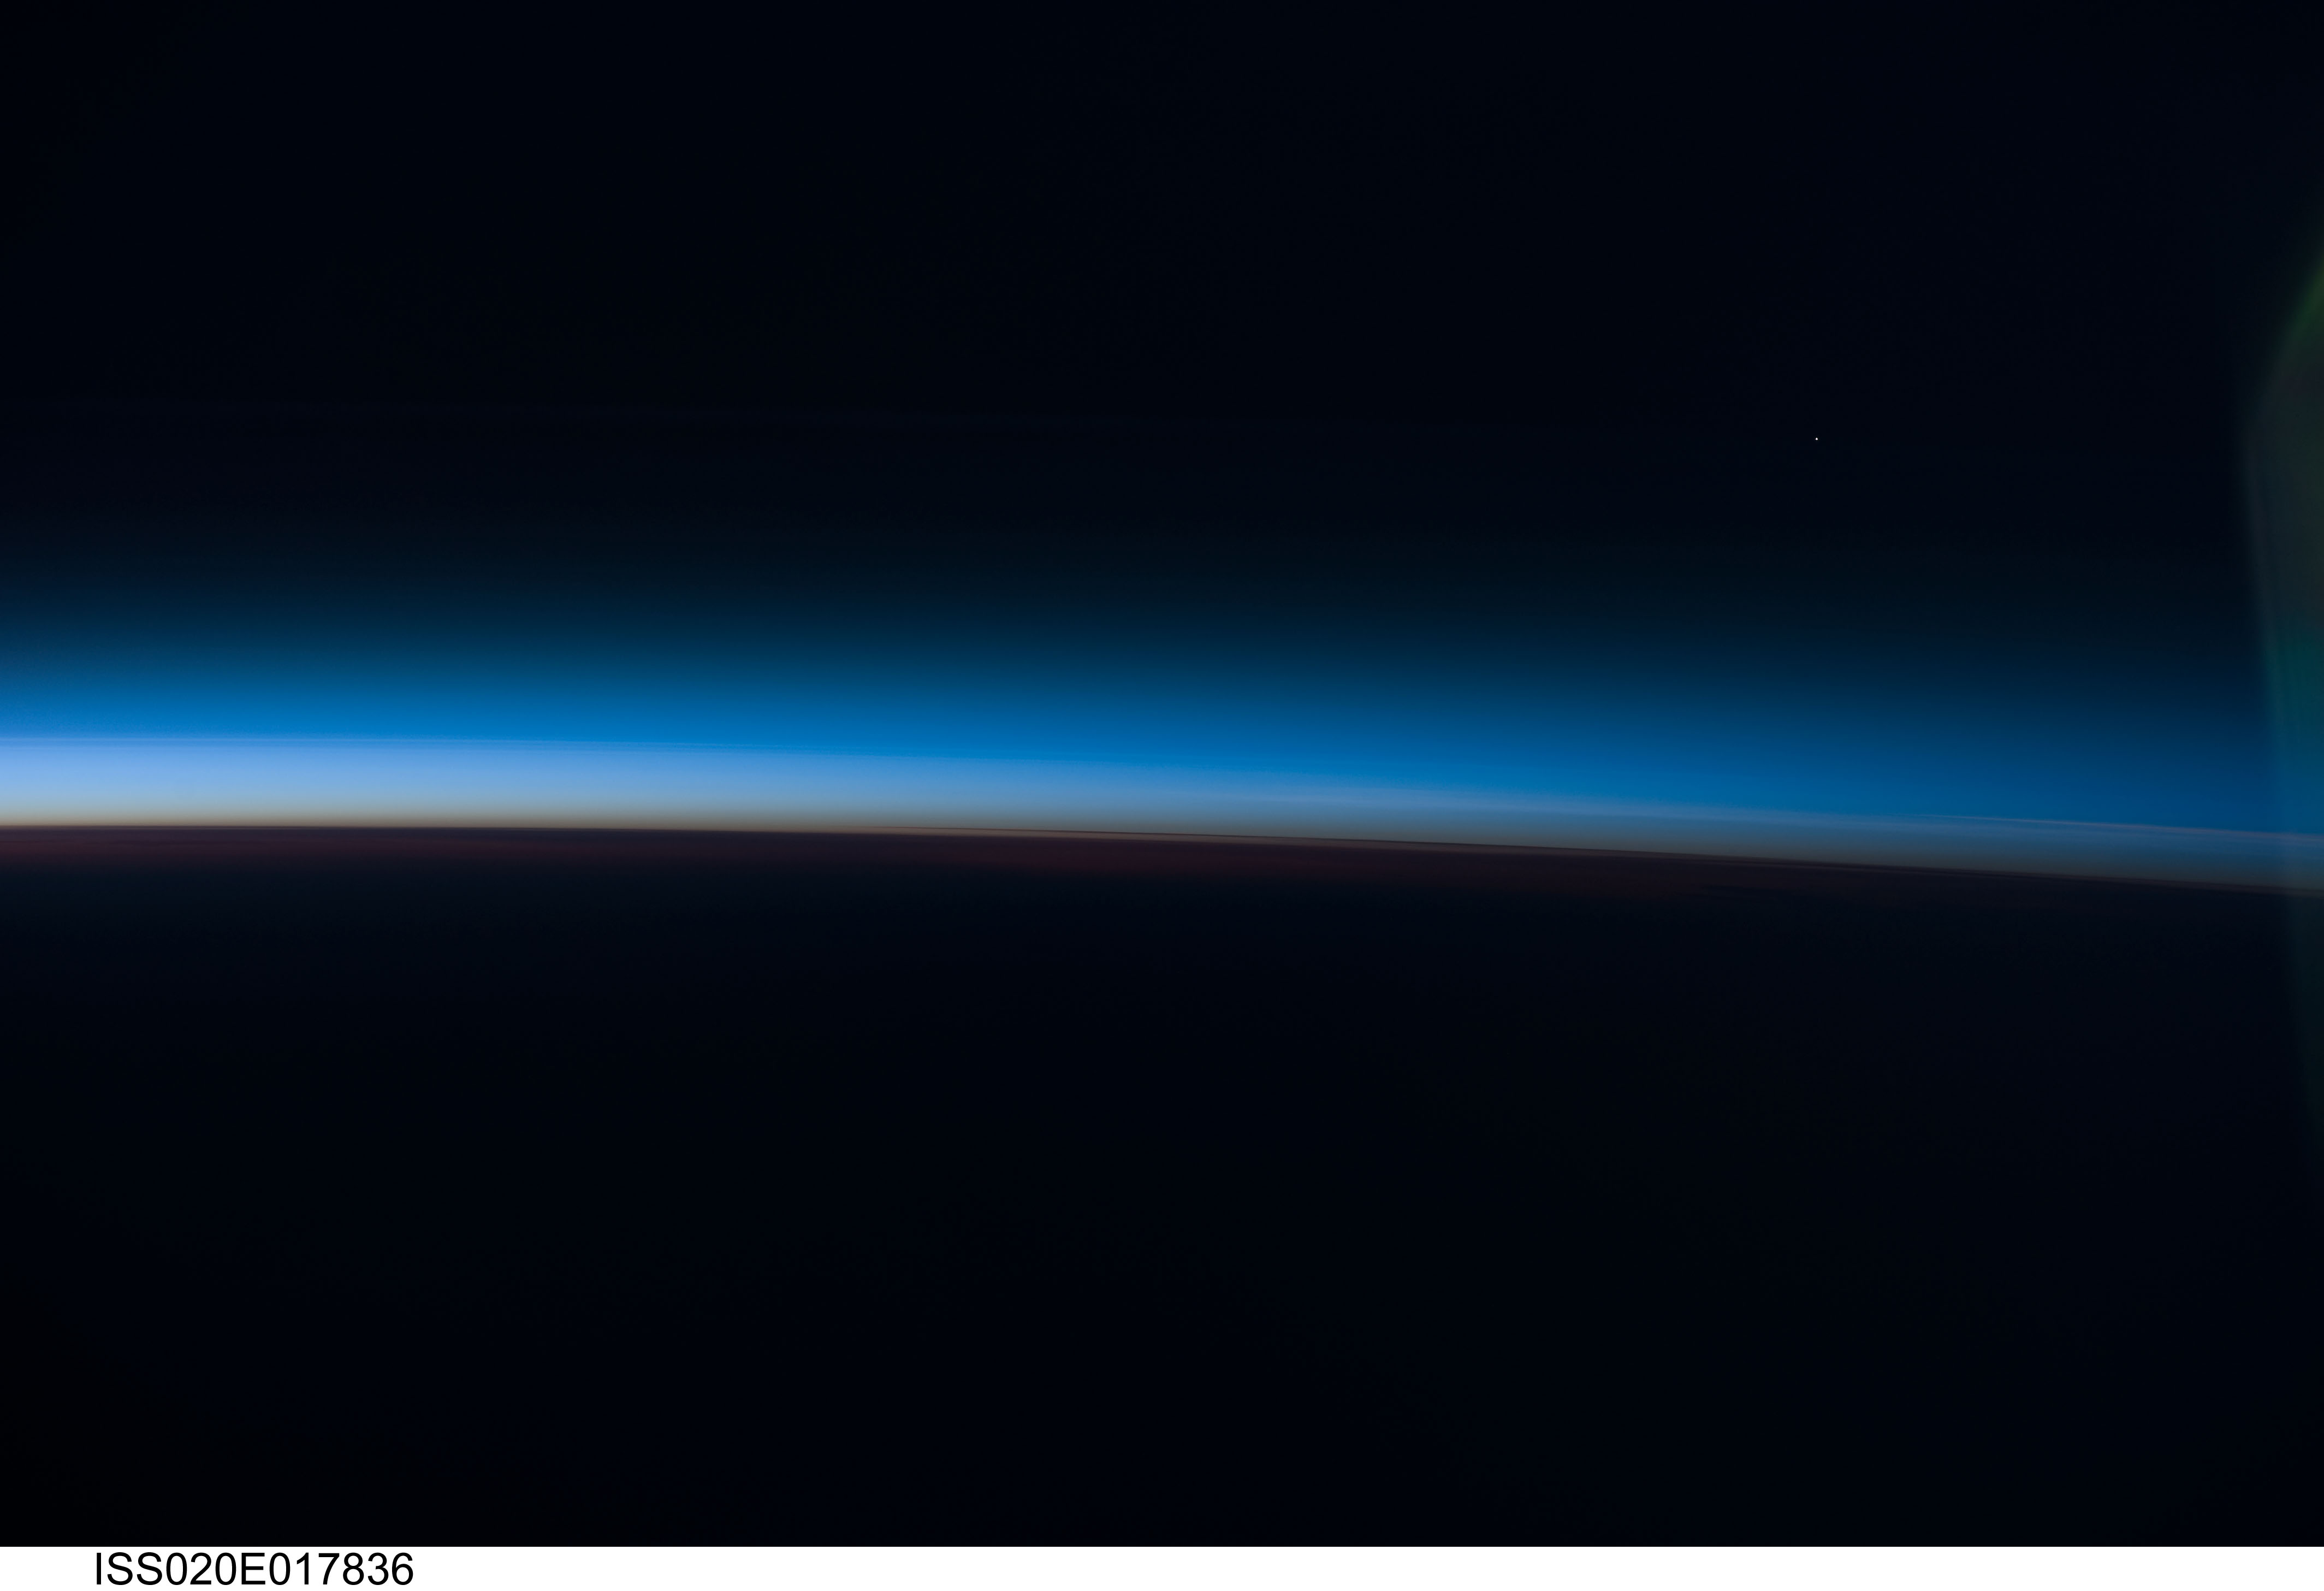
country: EUROPE
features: PAN-ATMOSPHERIC LIMB, LAYERS, STARS
